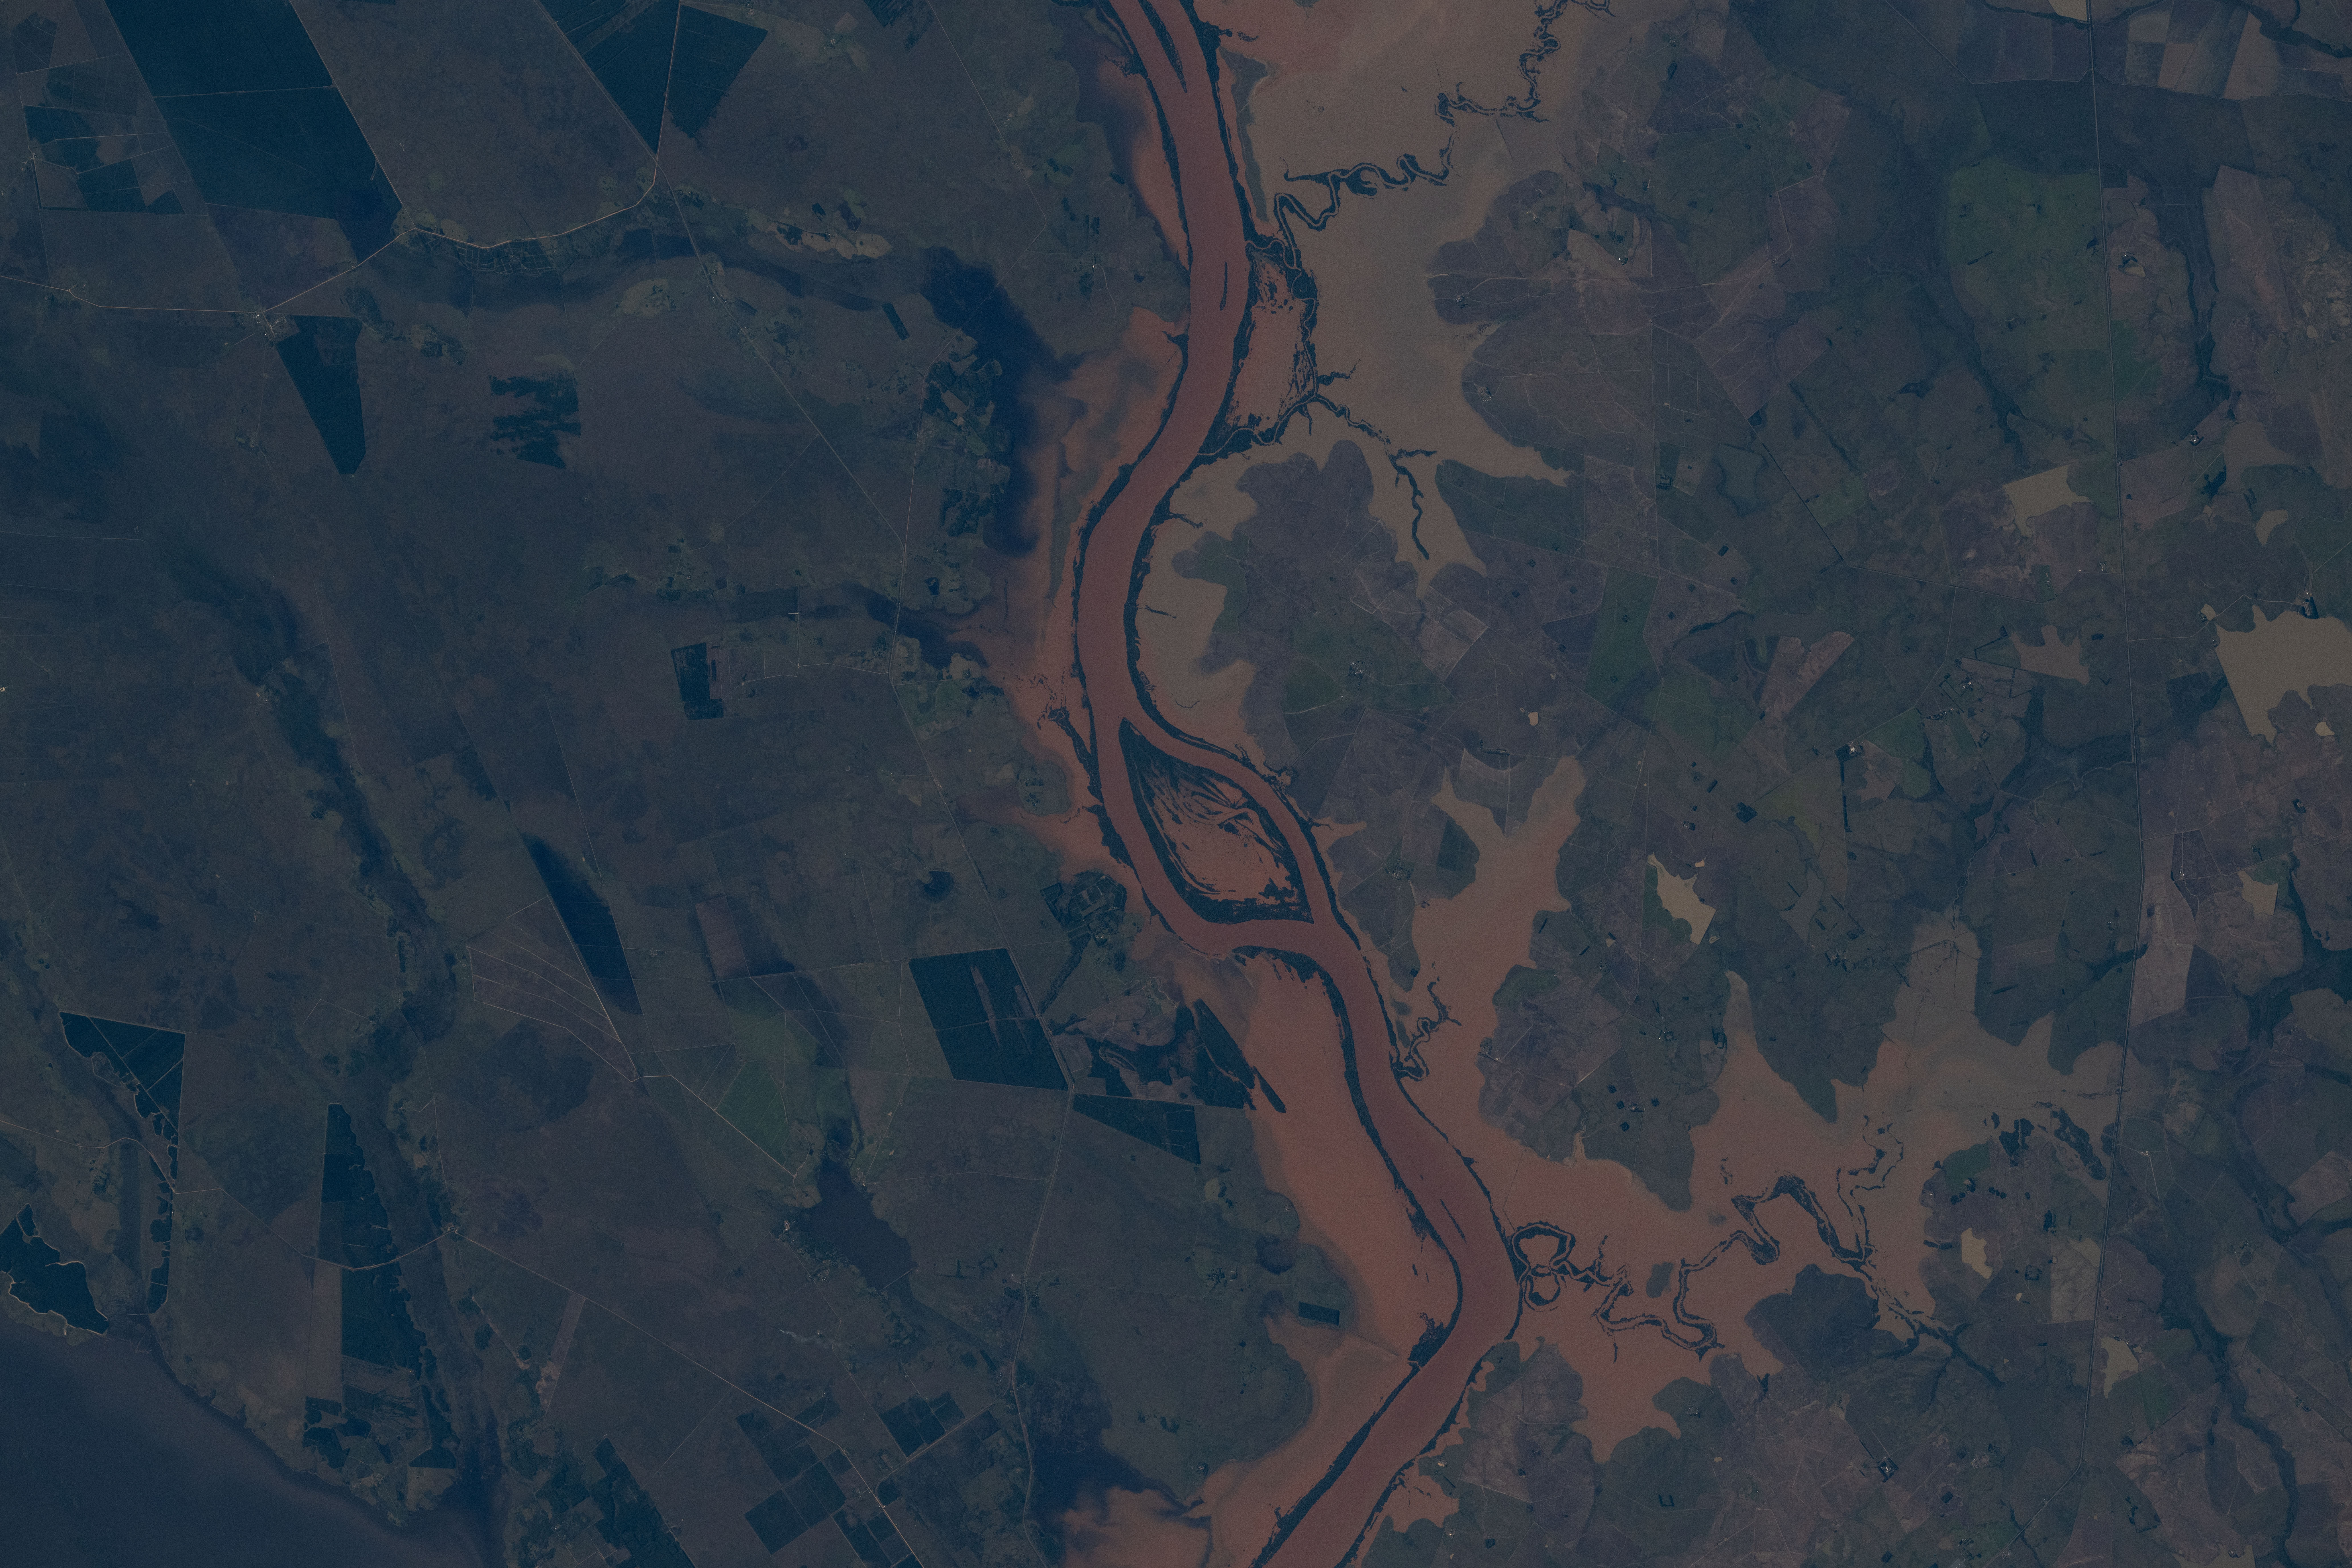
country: ARGENTINA
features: FLOODING, URUGUAY RIVER
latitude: -29.0
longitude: -56.4
